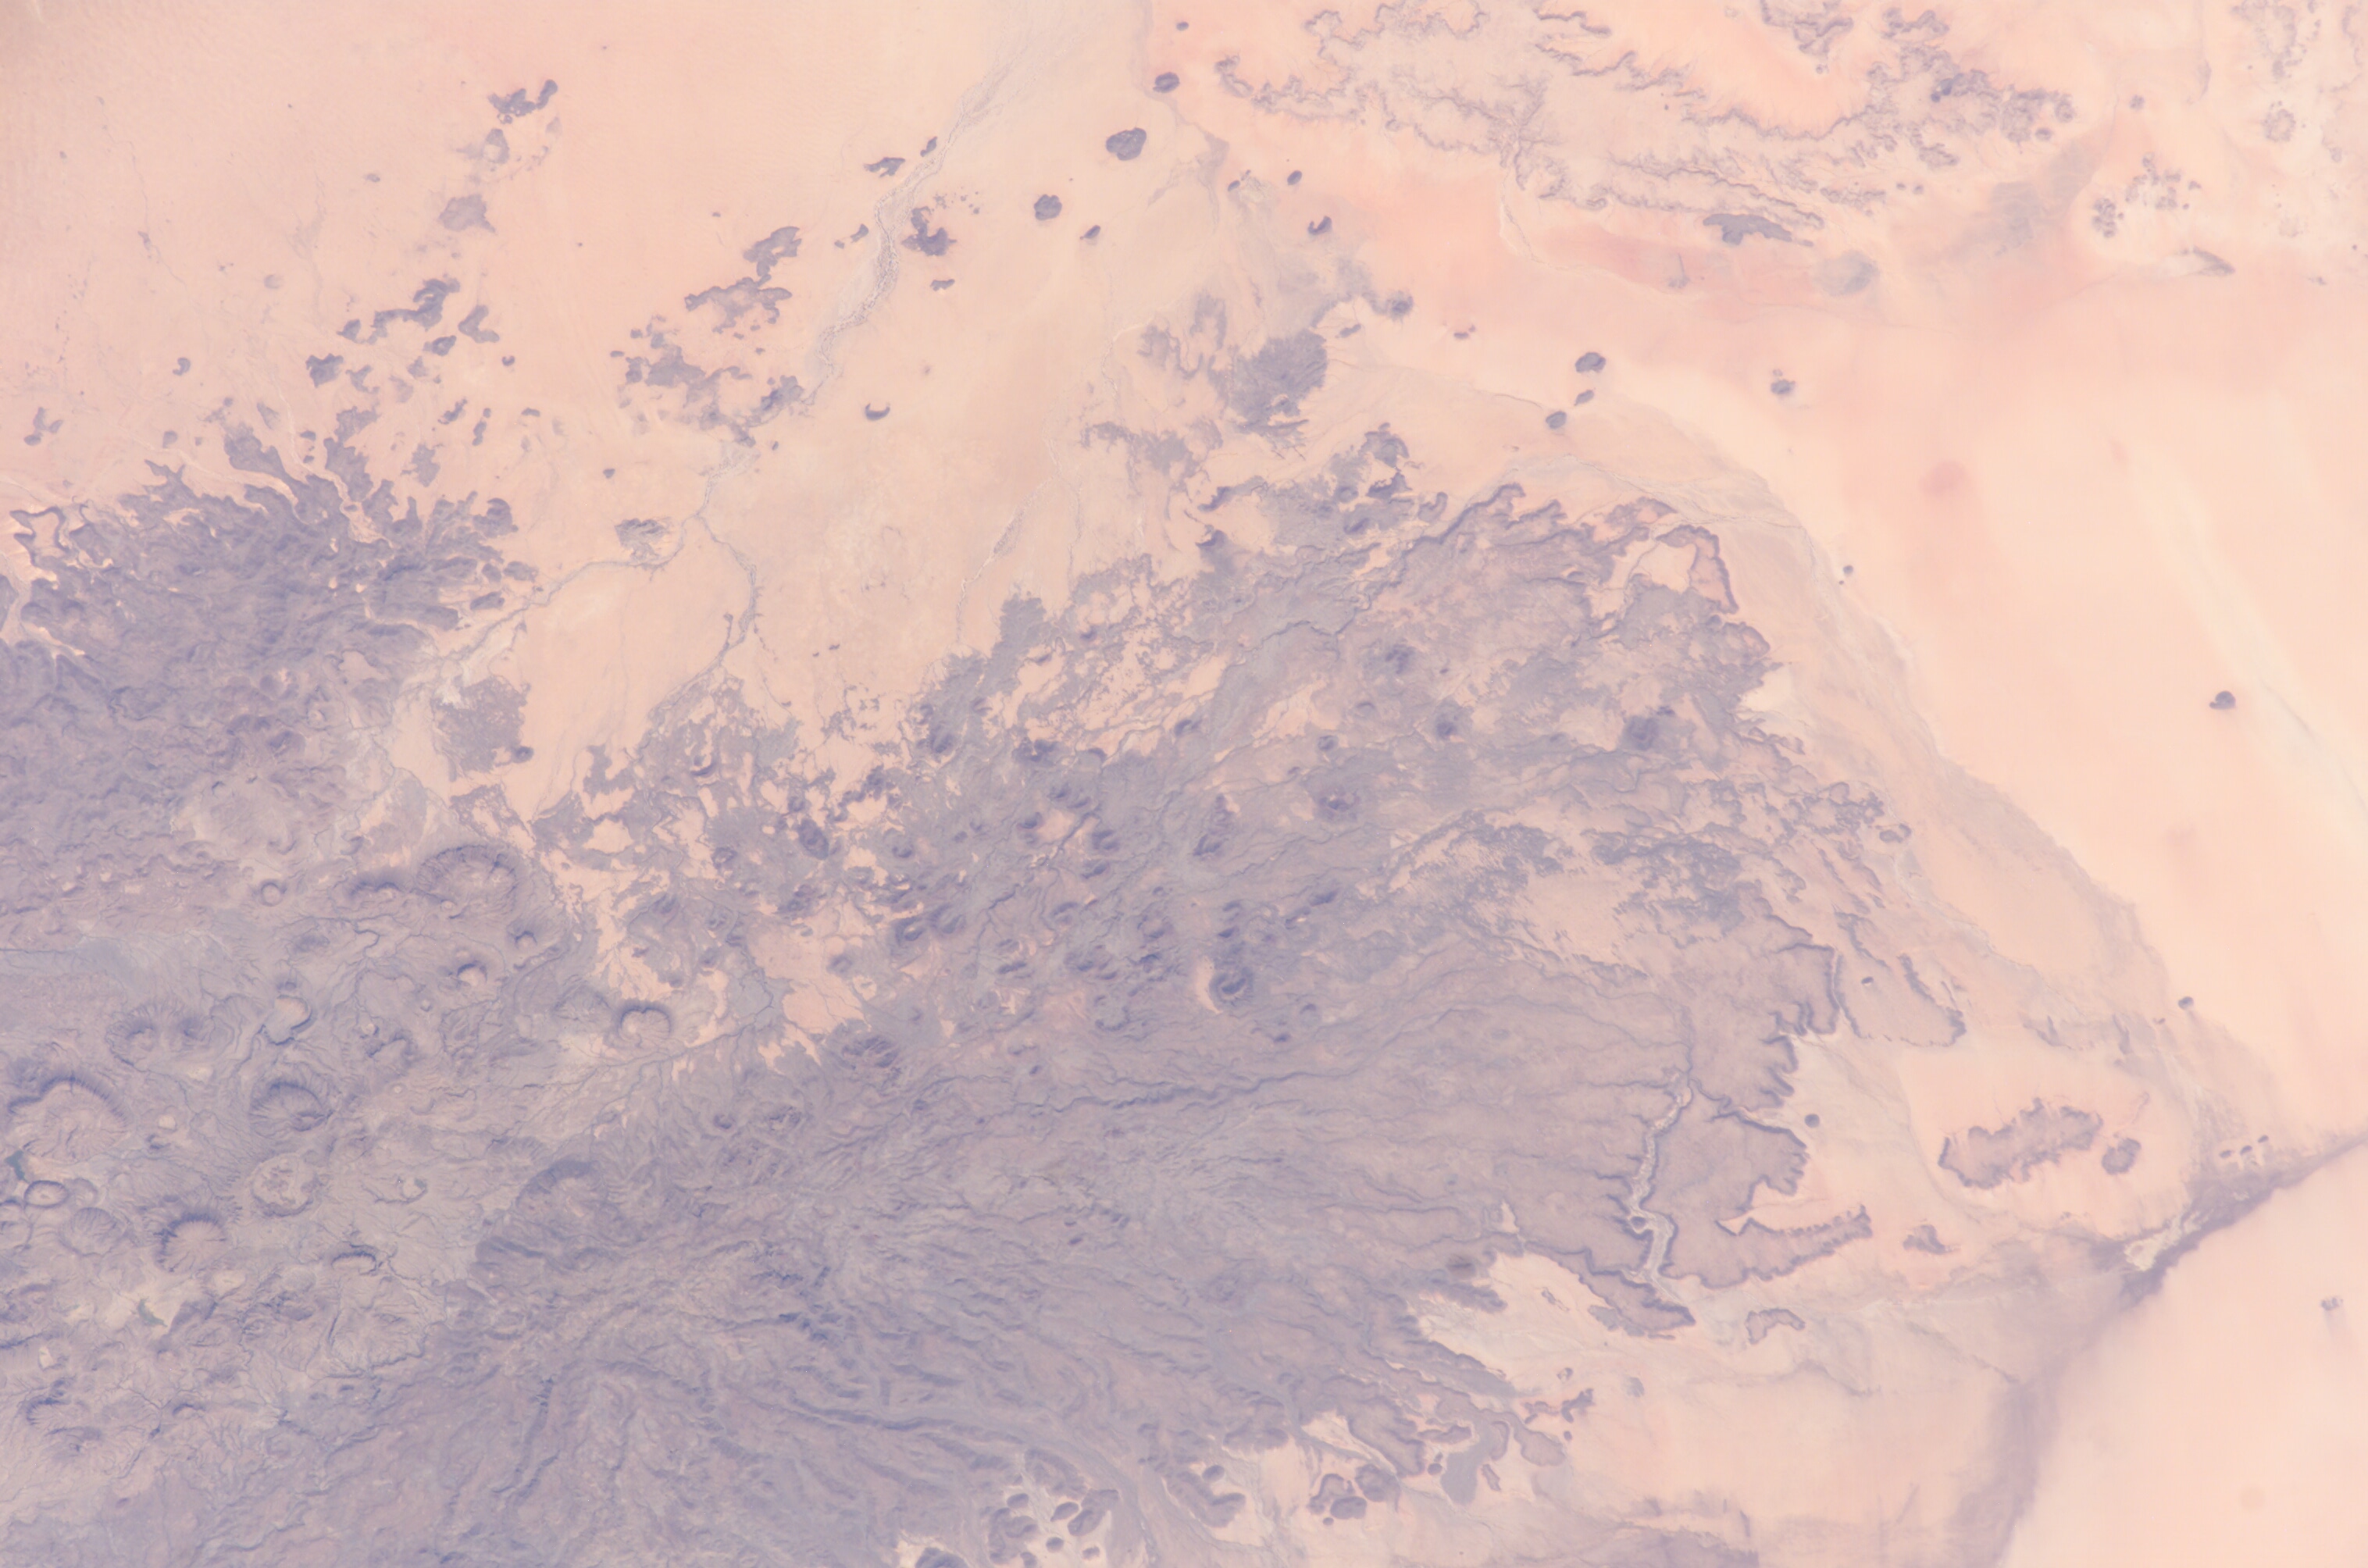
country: SUDAN
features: JABAL MAYDUB VOLCANICS
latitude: 15.0
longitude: 26.5
